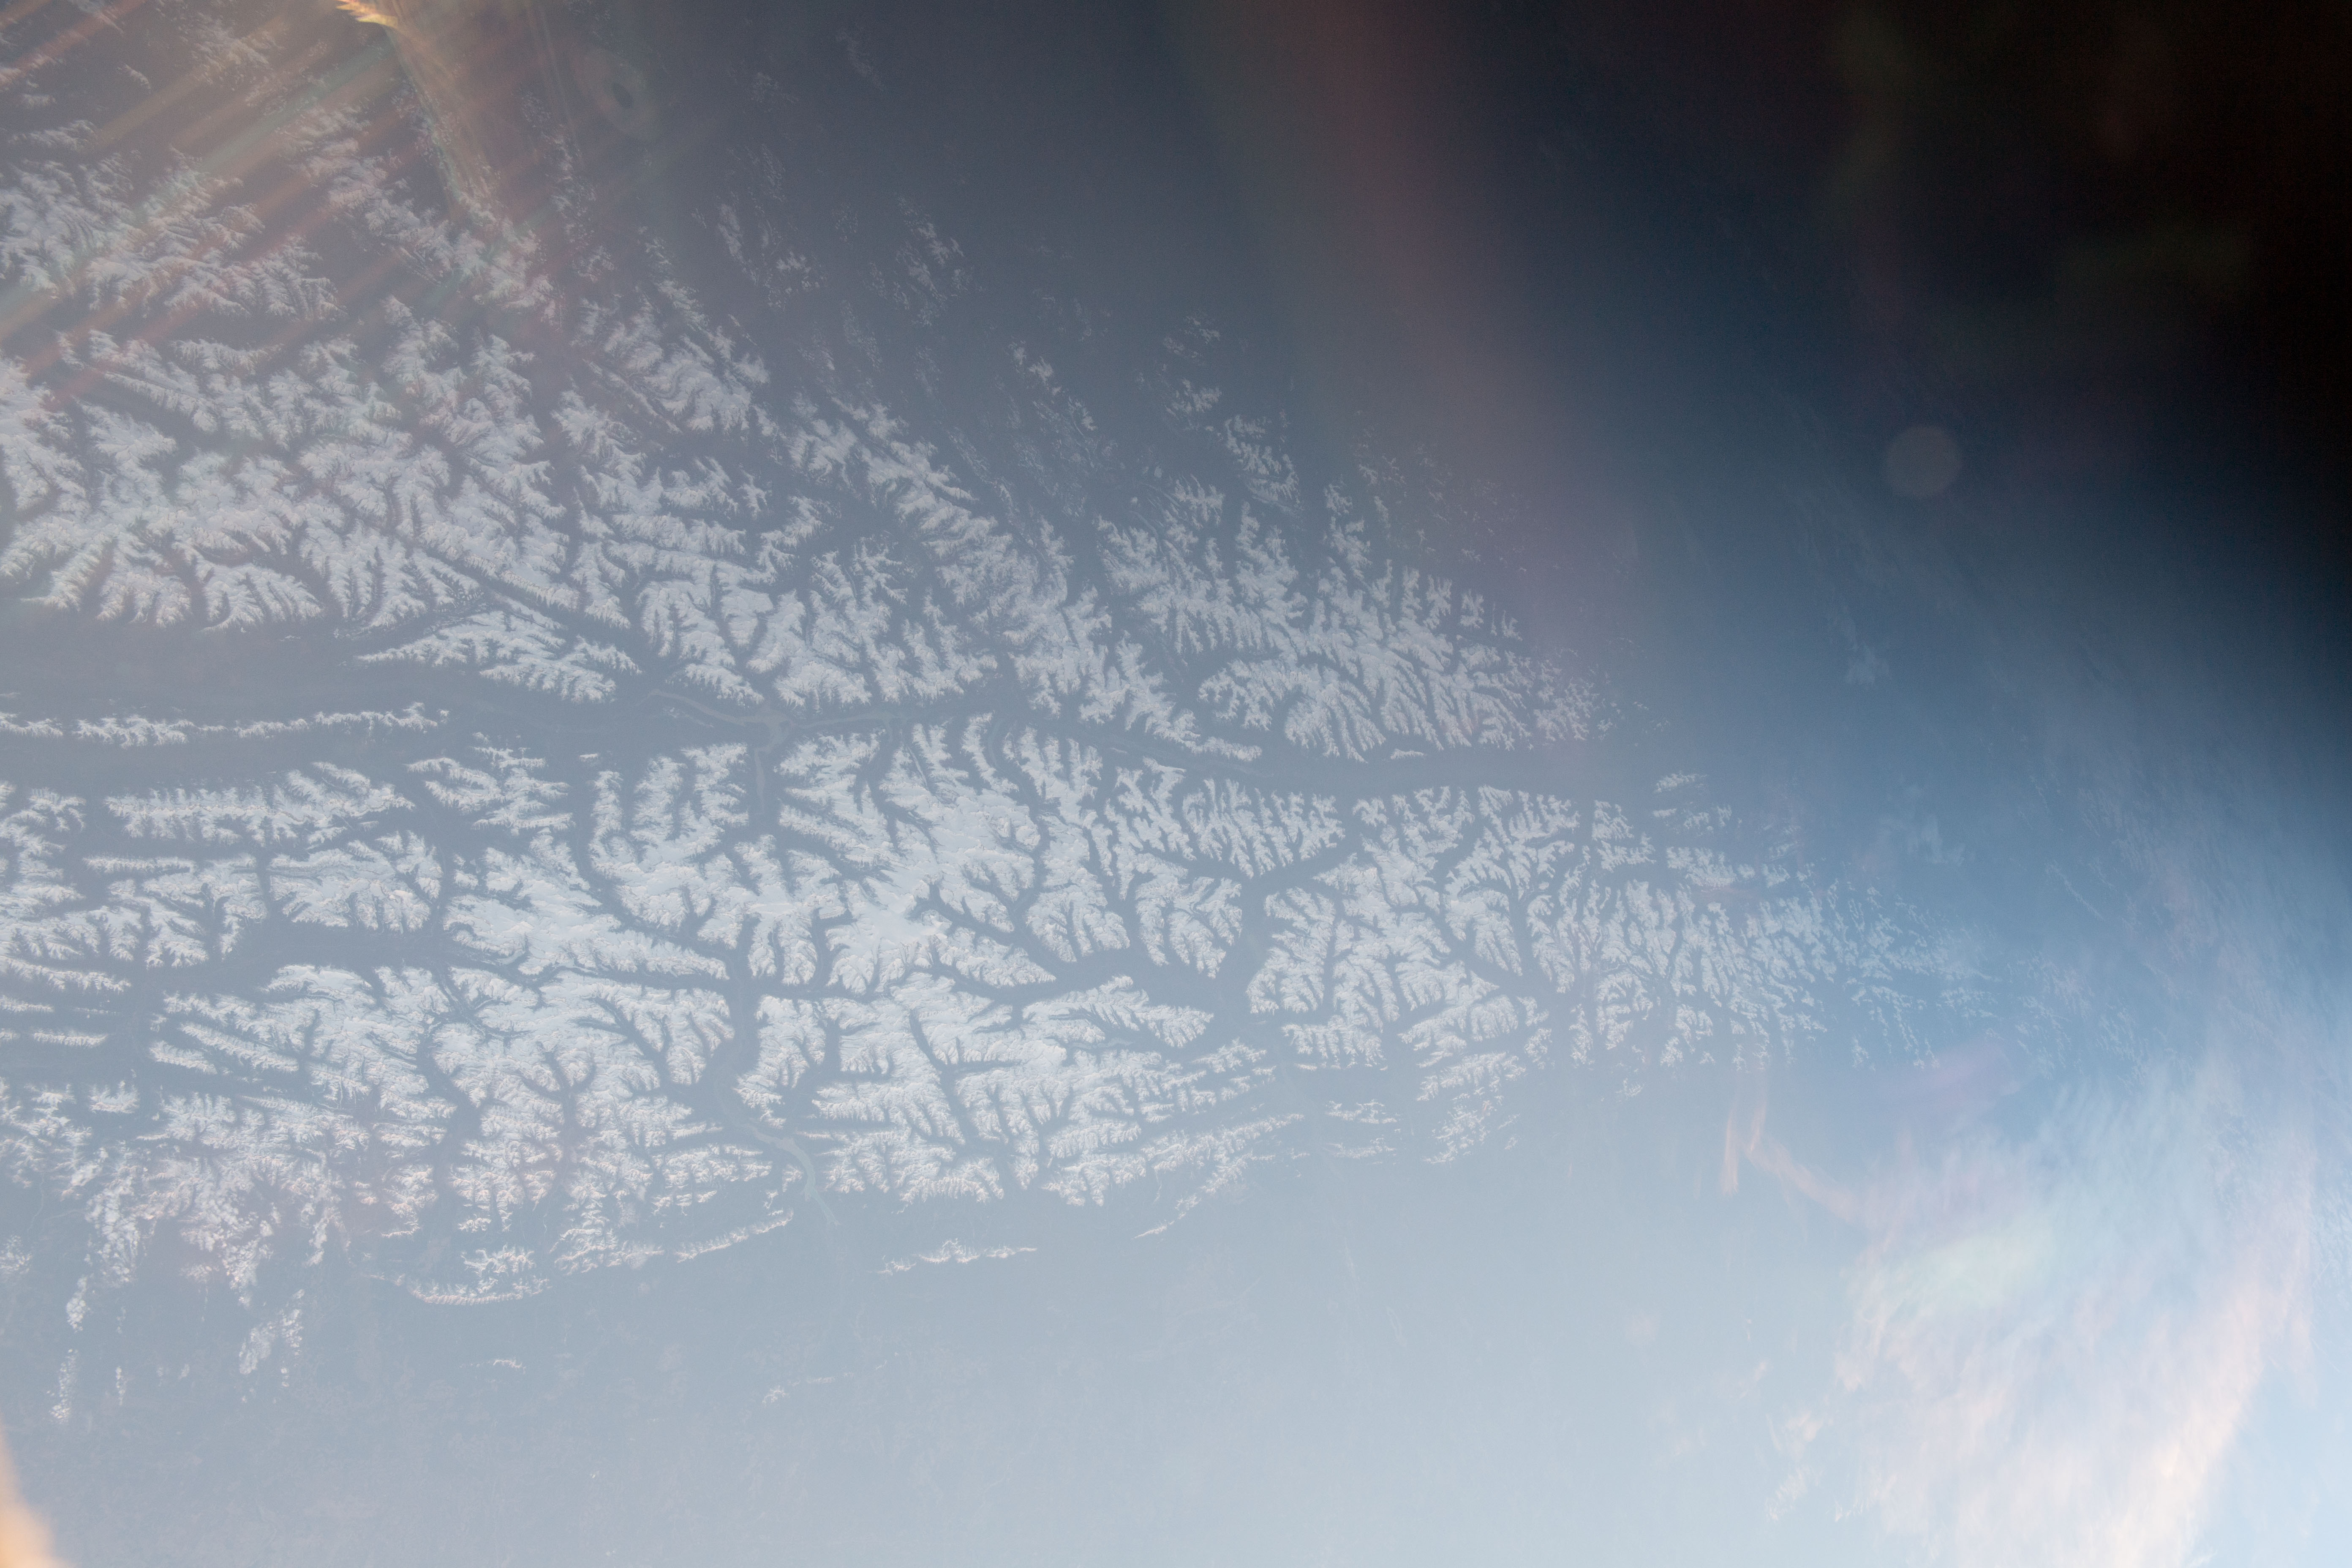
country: CANADA-BC
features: COLUMBIA MOUNTAINS, CALGARY CITY, KELOWNA CITY, KINBASKET LAKE, EARTH LIMB
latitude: 52.7
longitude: -118.9
